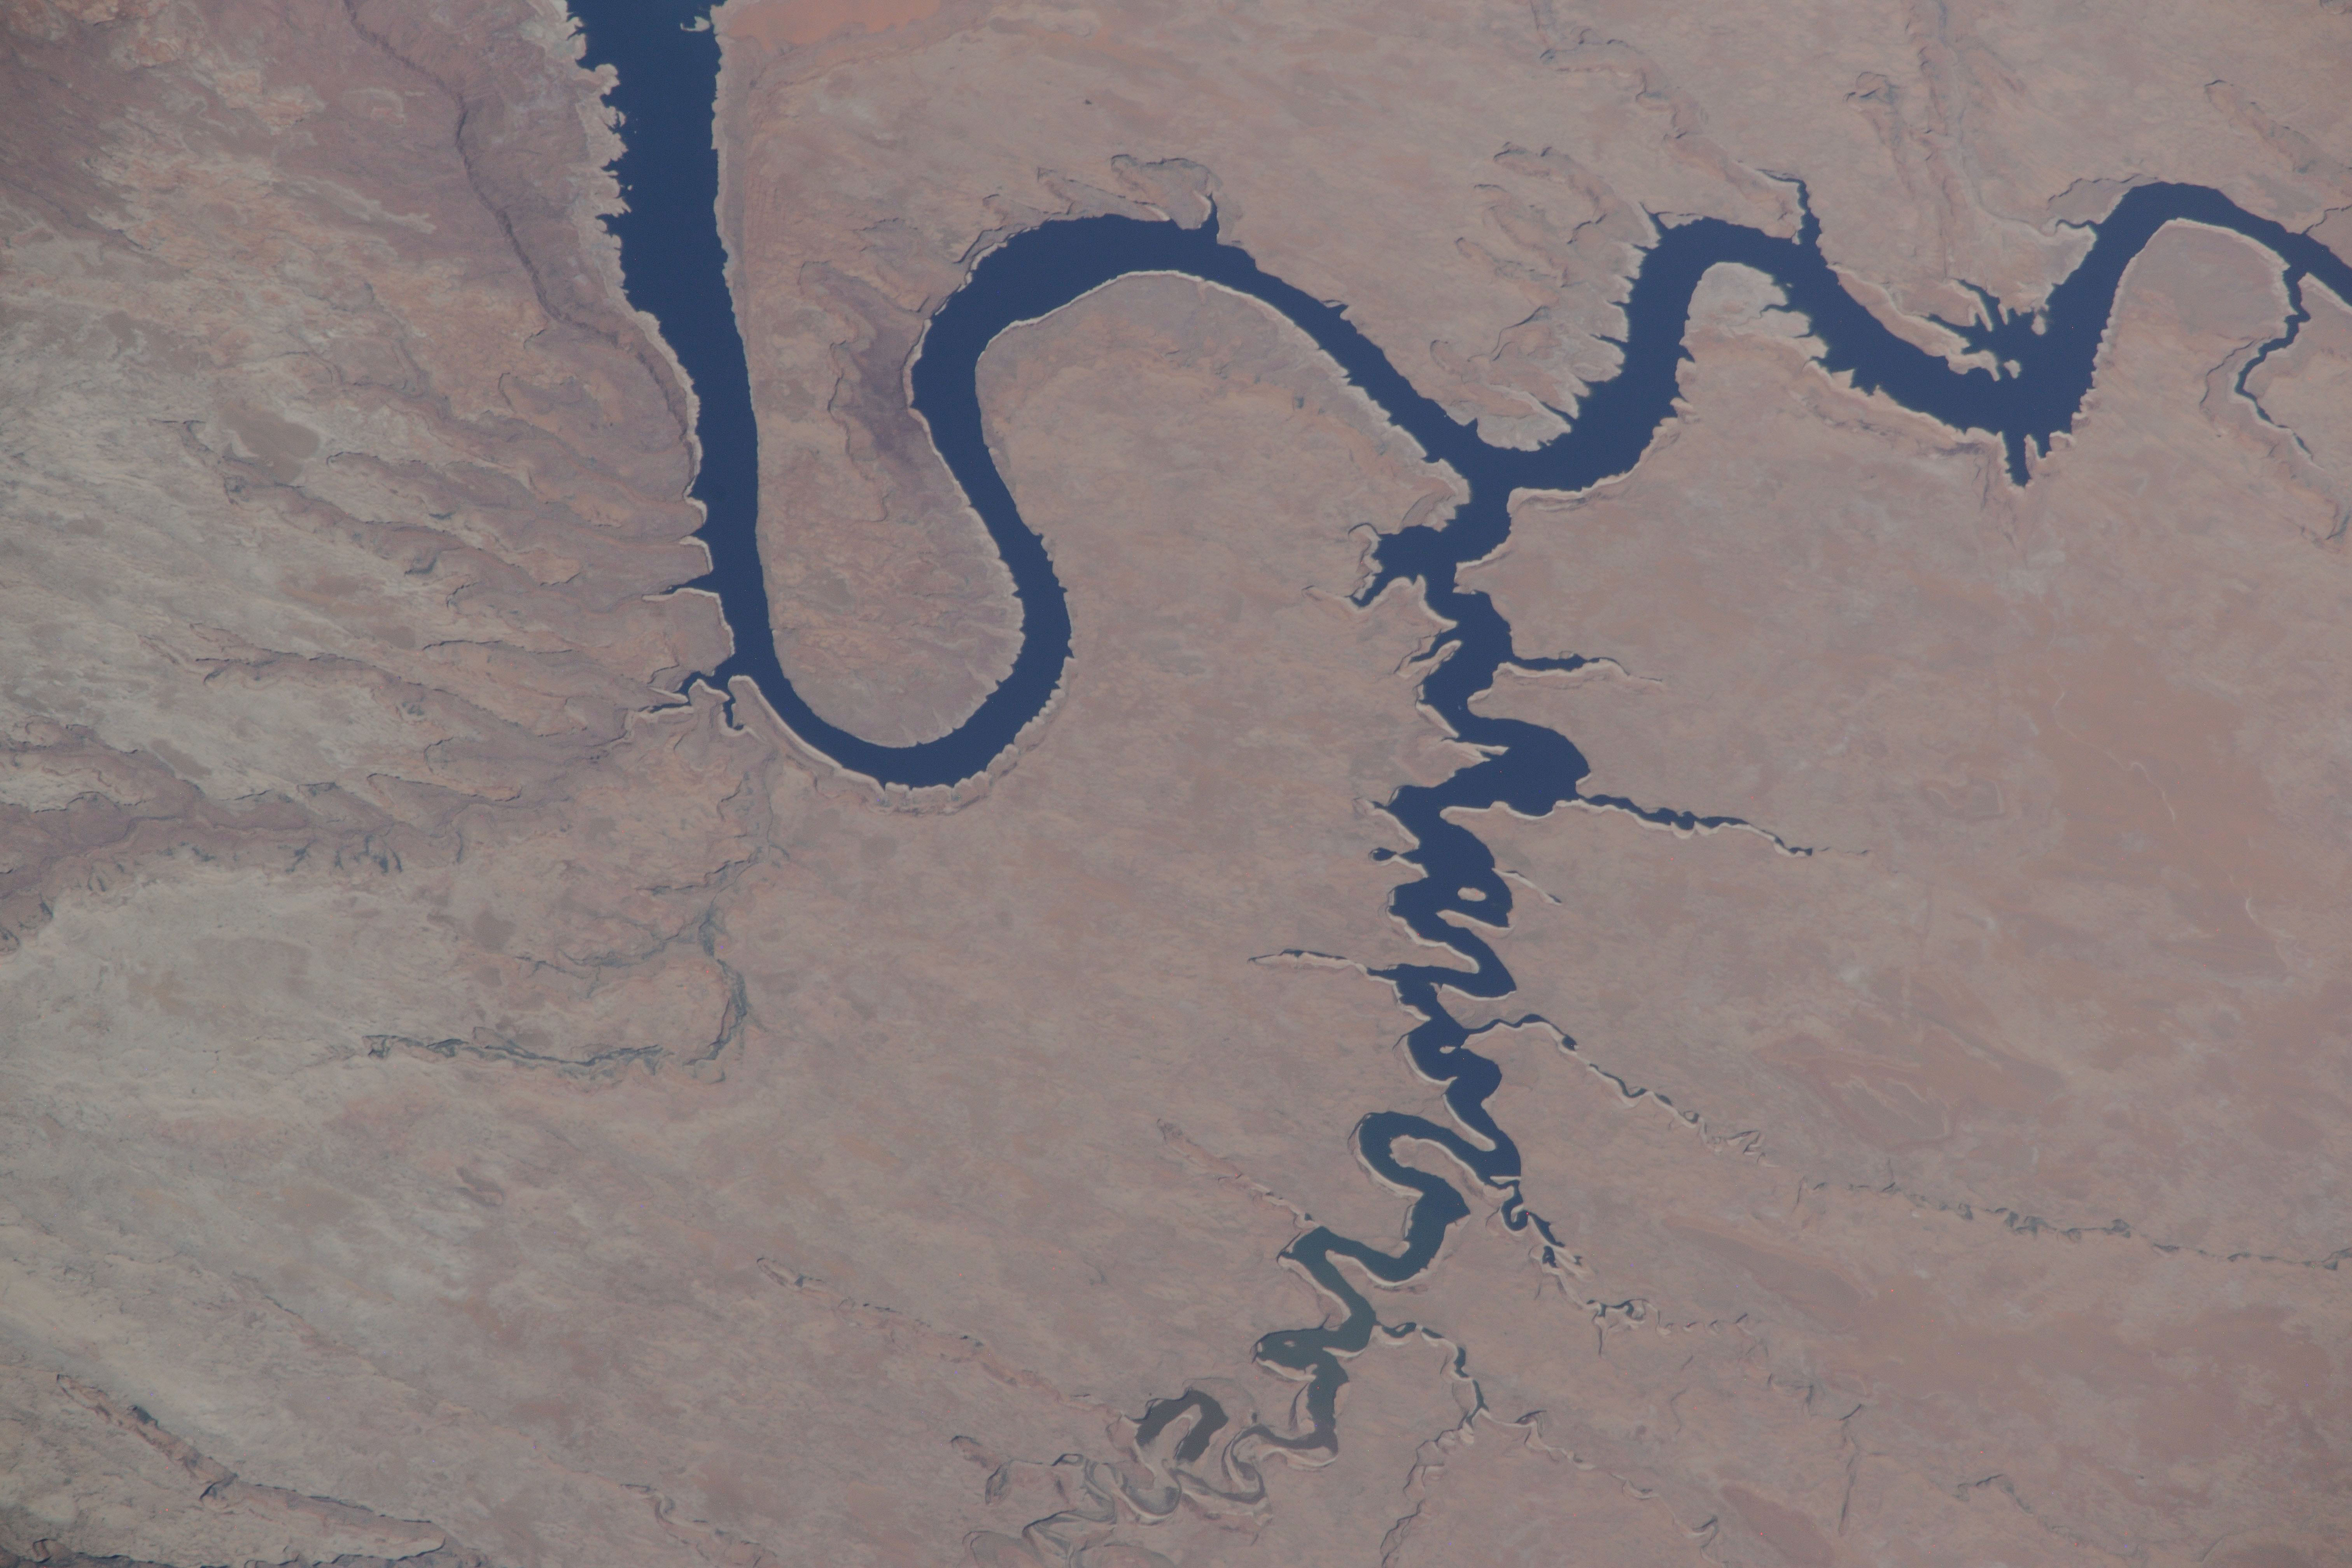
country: USA-UTAH
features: DRY LAND, RIVER, GLEN CANYON NATIONAL RECREATION AREA, LAKE POWELL, ESCALANTE RIVER
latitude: 37.3
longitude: -110.9
